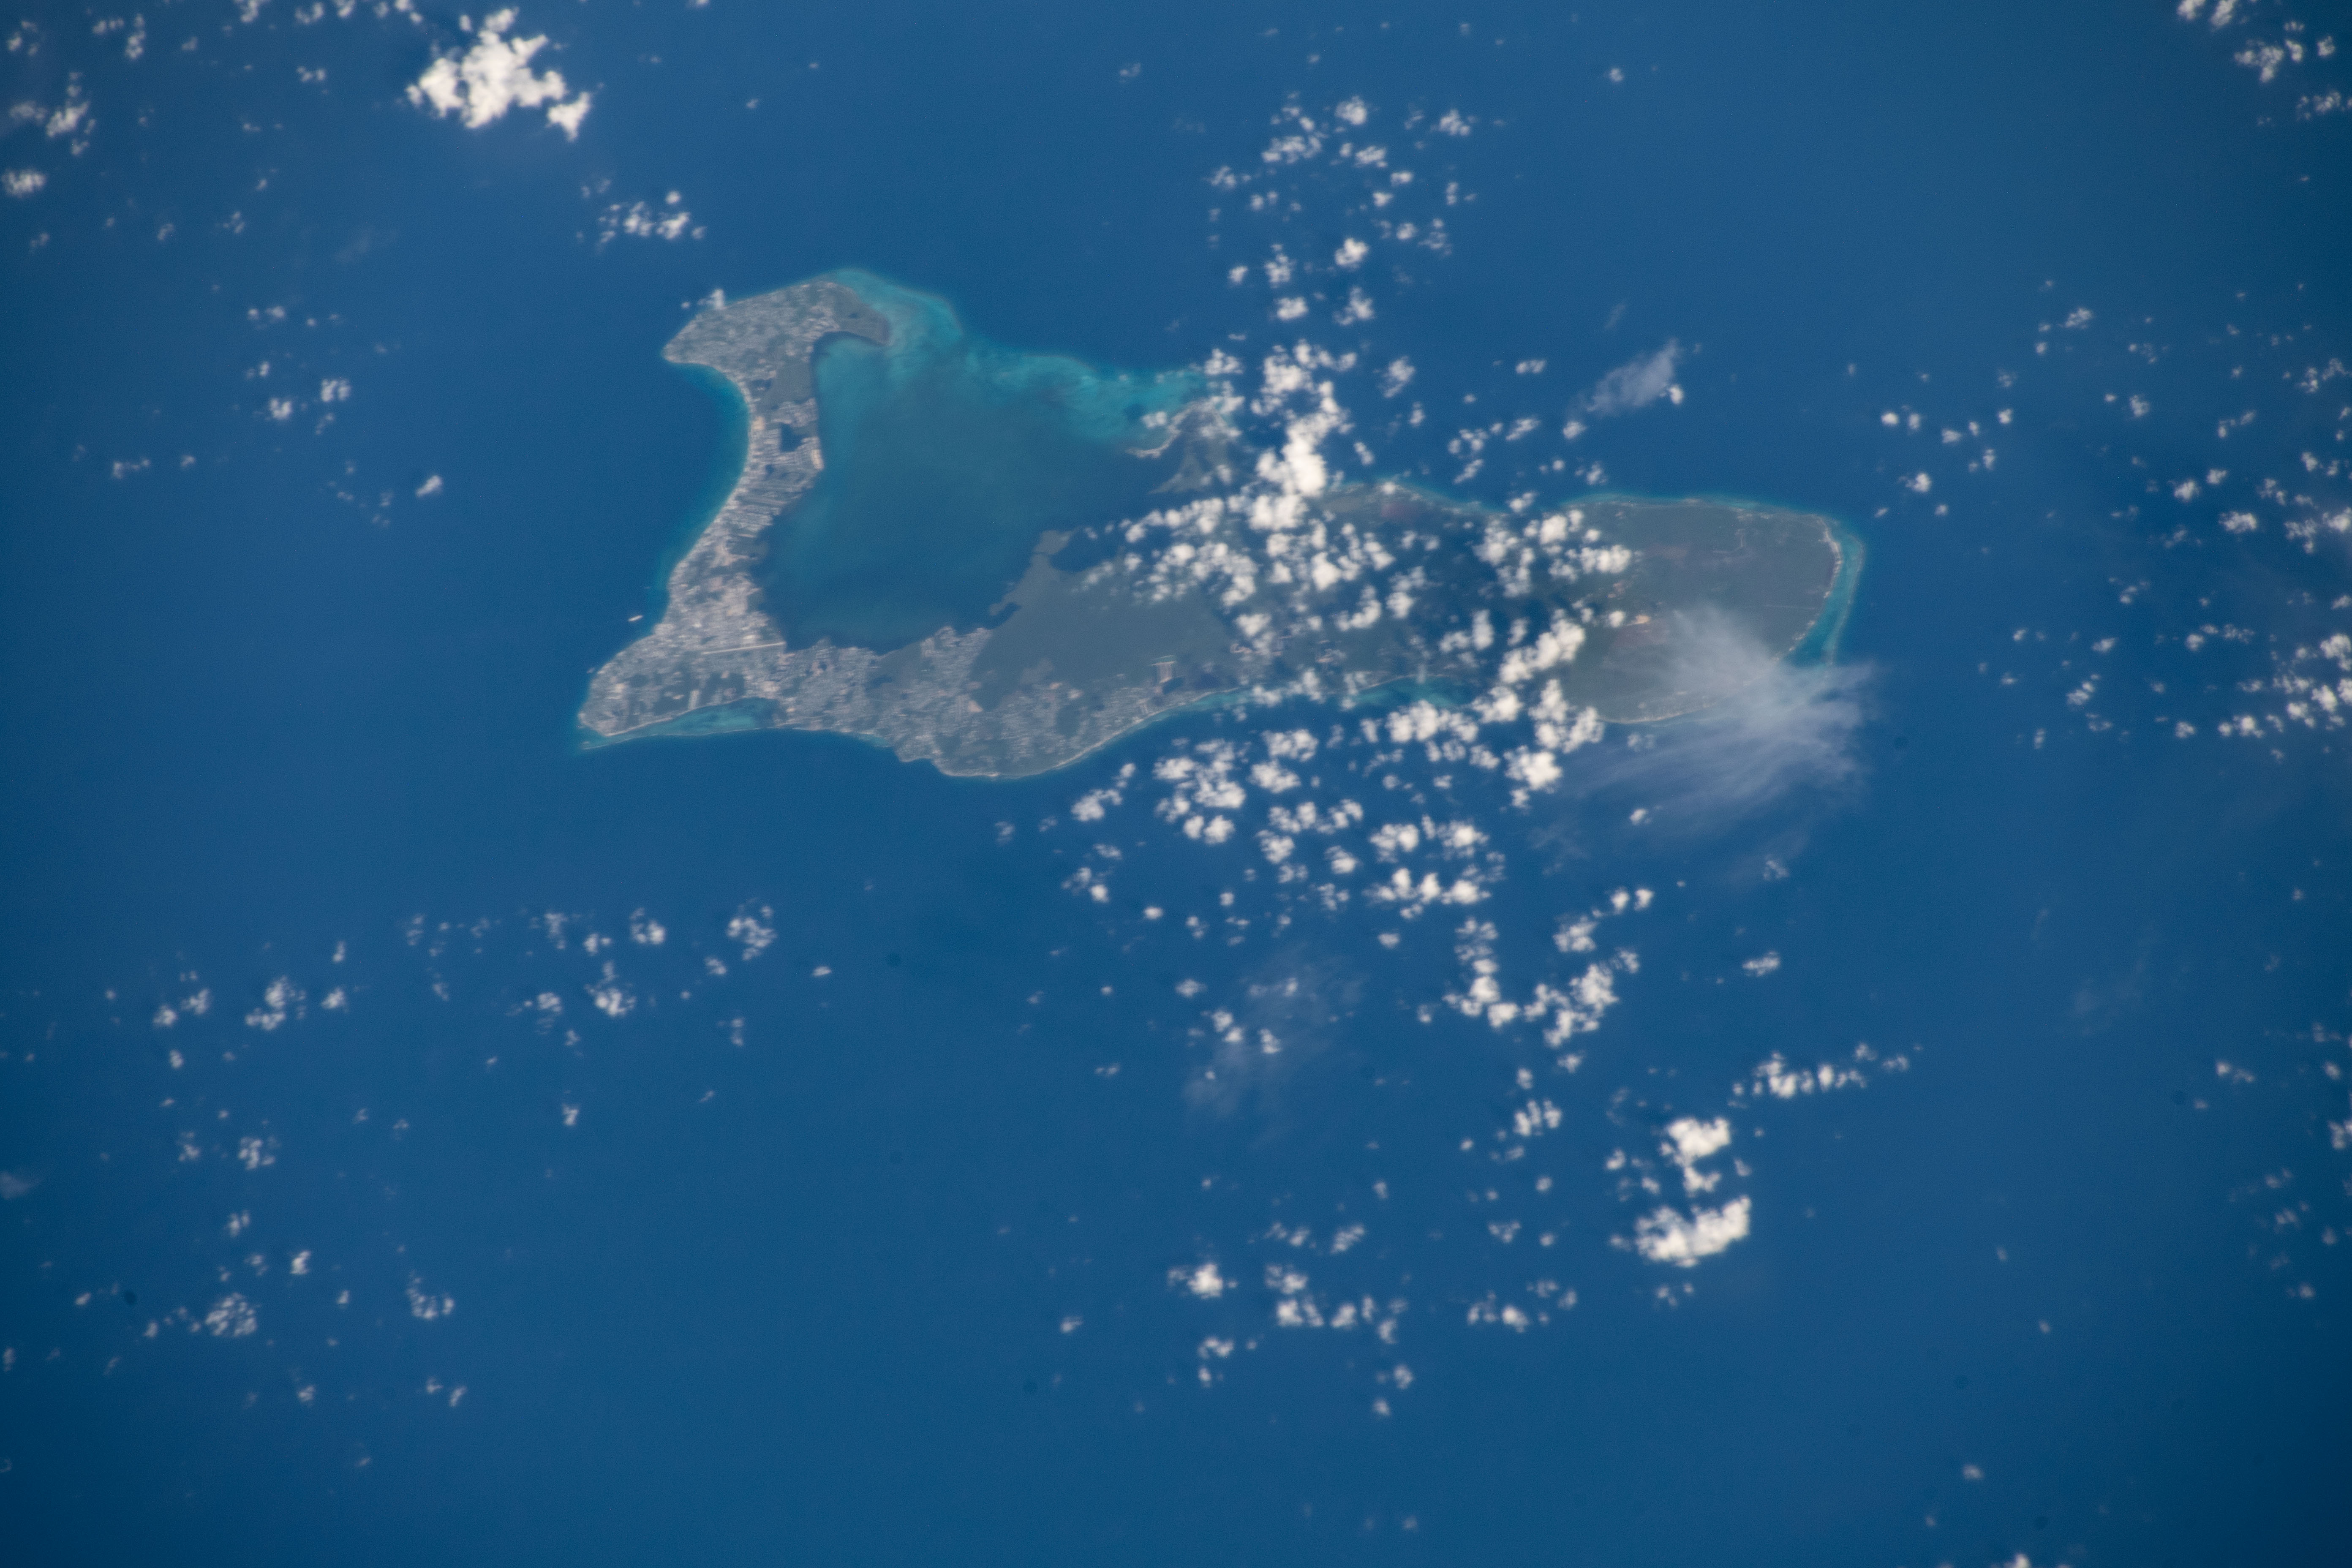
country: CAYMAN ISLANDS
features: CAYMAN ISLANDS
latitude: 19.3
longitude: -81.2
